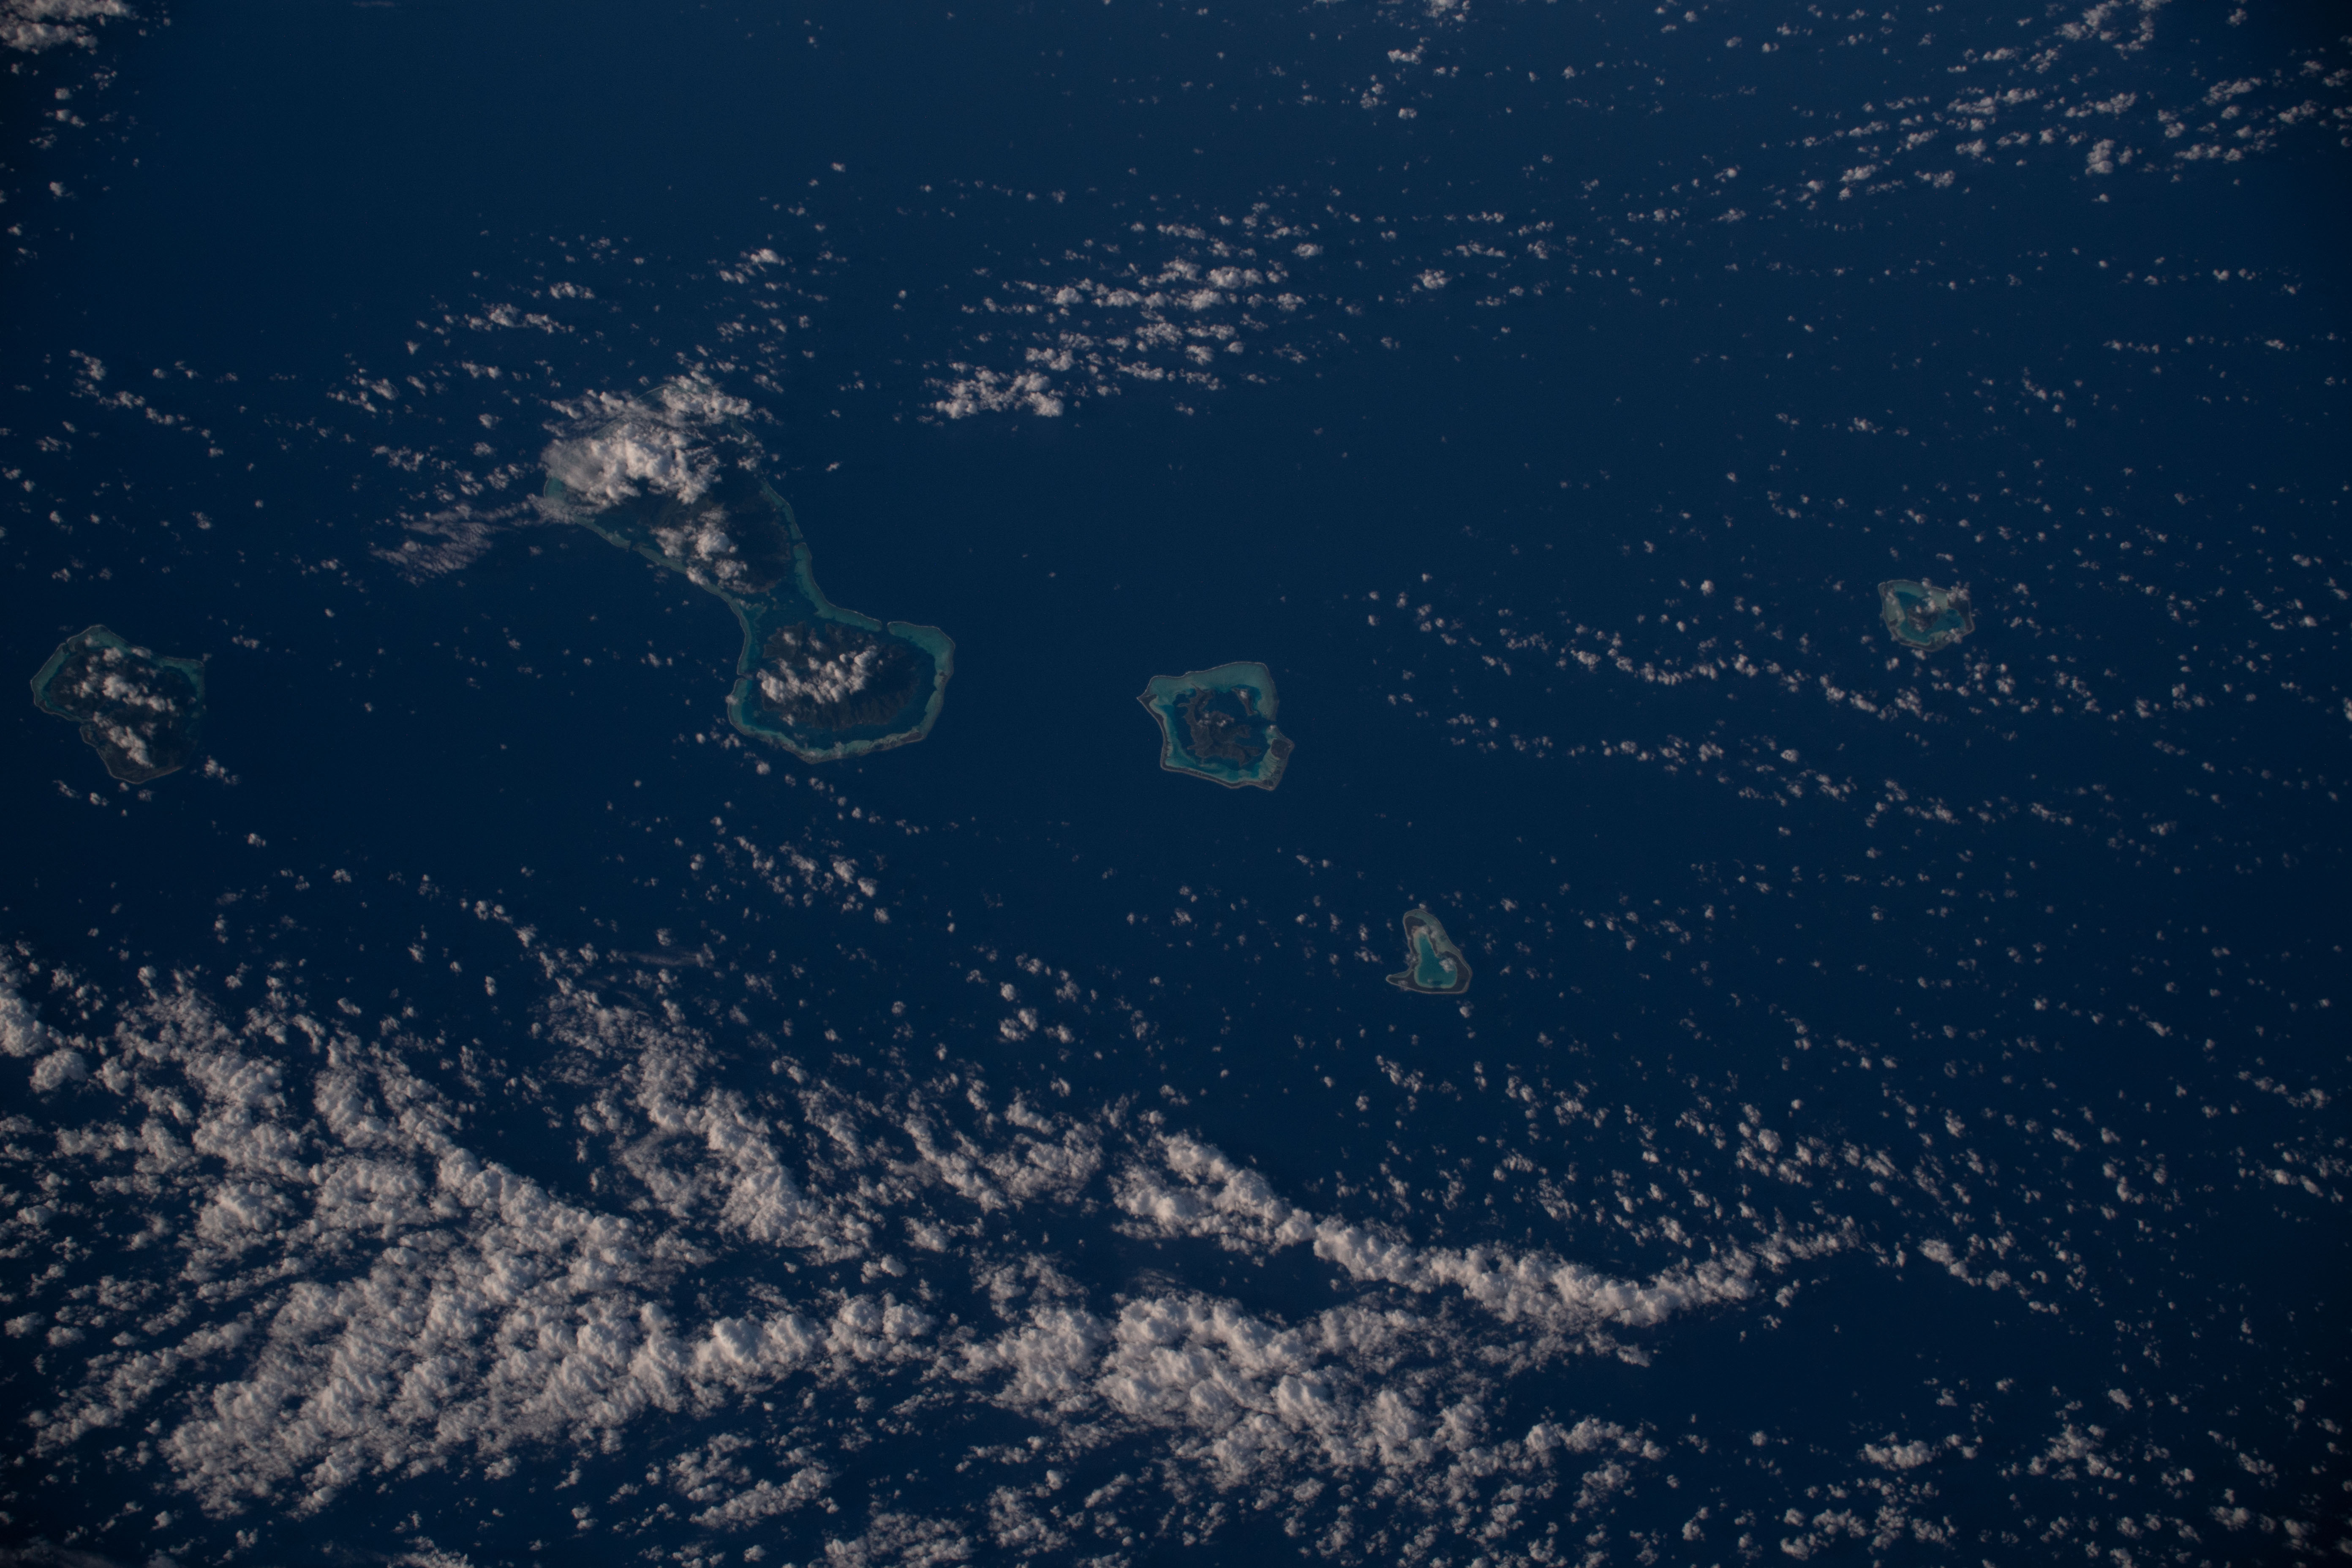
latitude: -16.5
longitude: -151.7
